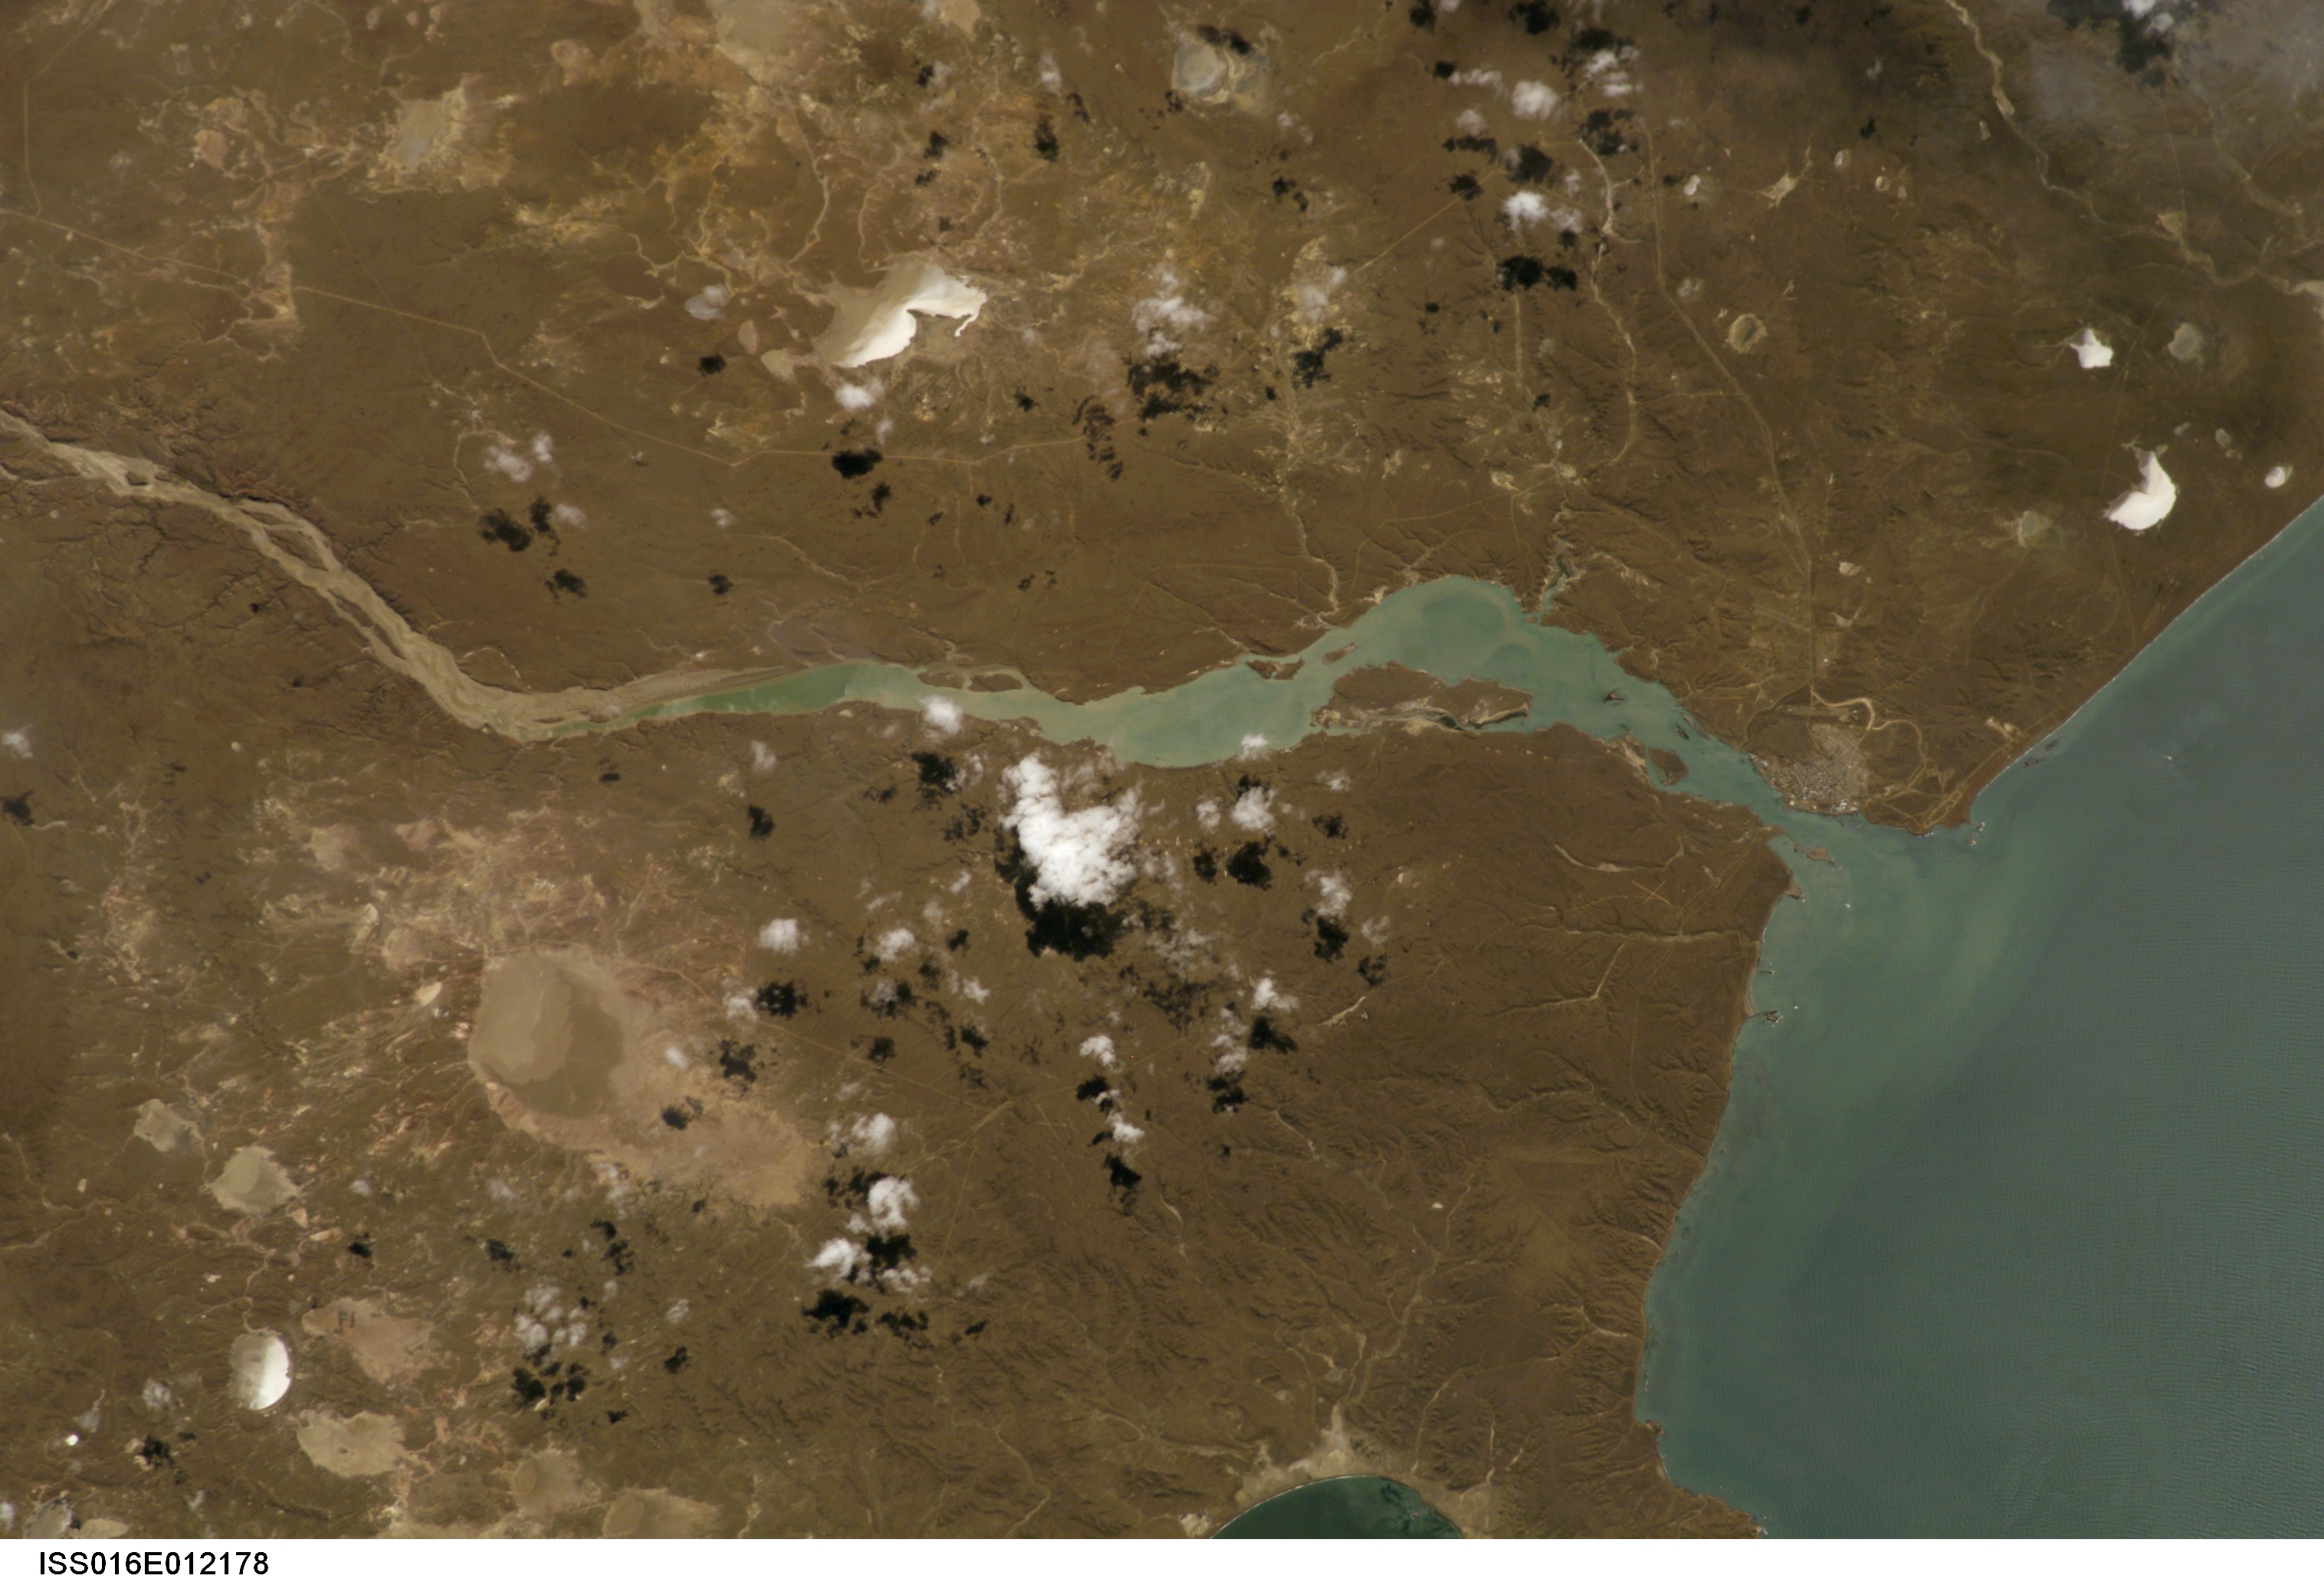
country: ARGENTINA
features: PUERTO DESEADO, RIVER
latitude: -48.0
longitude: -66.0
